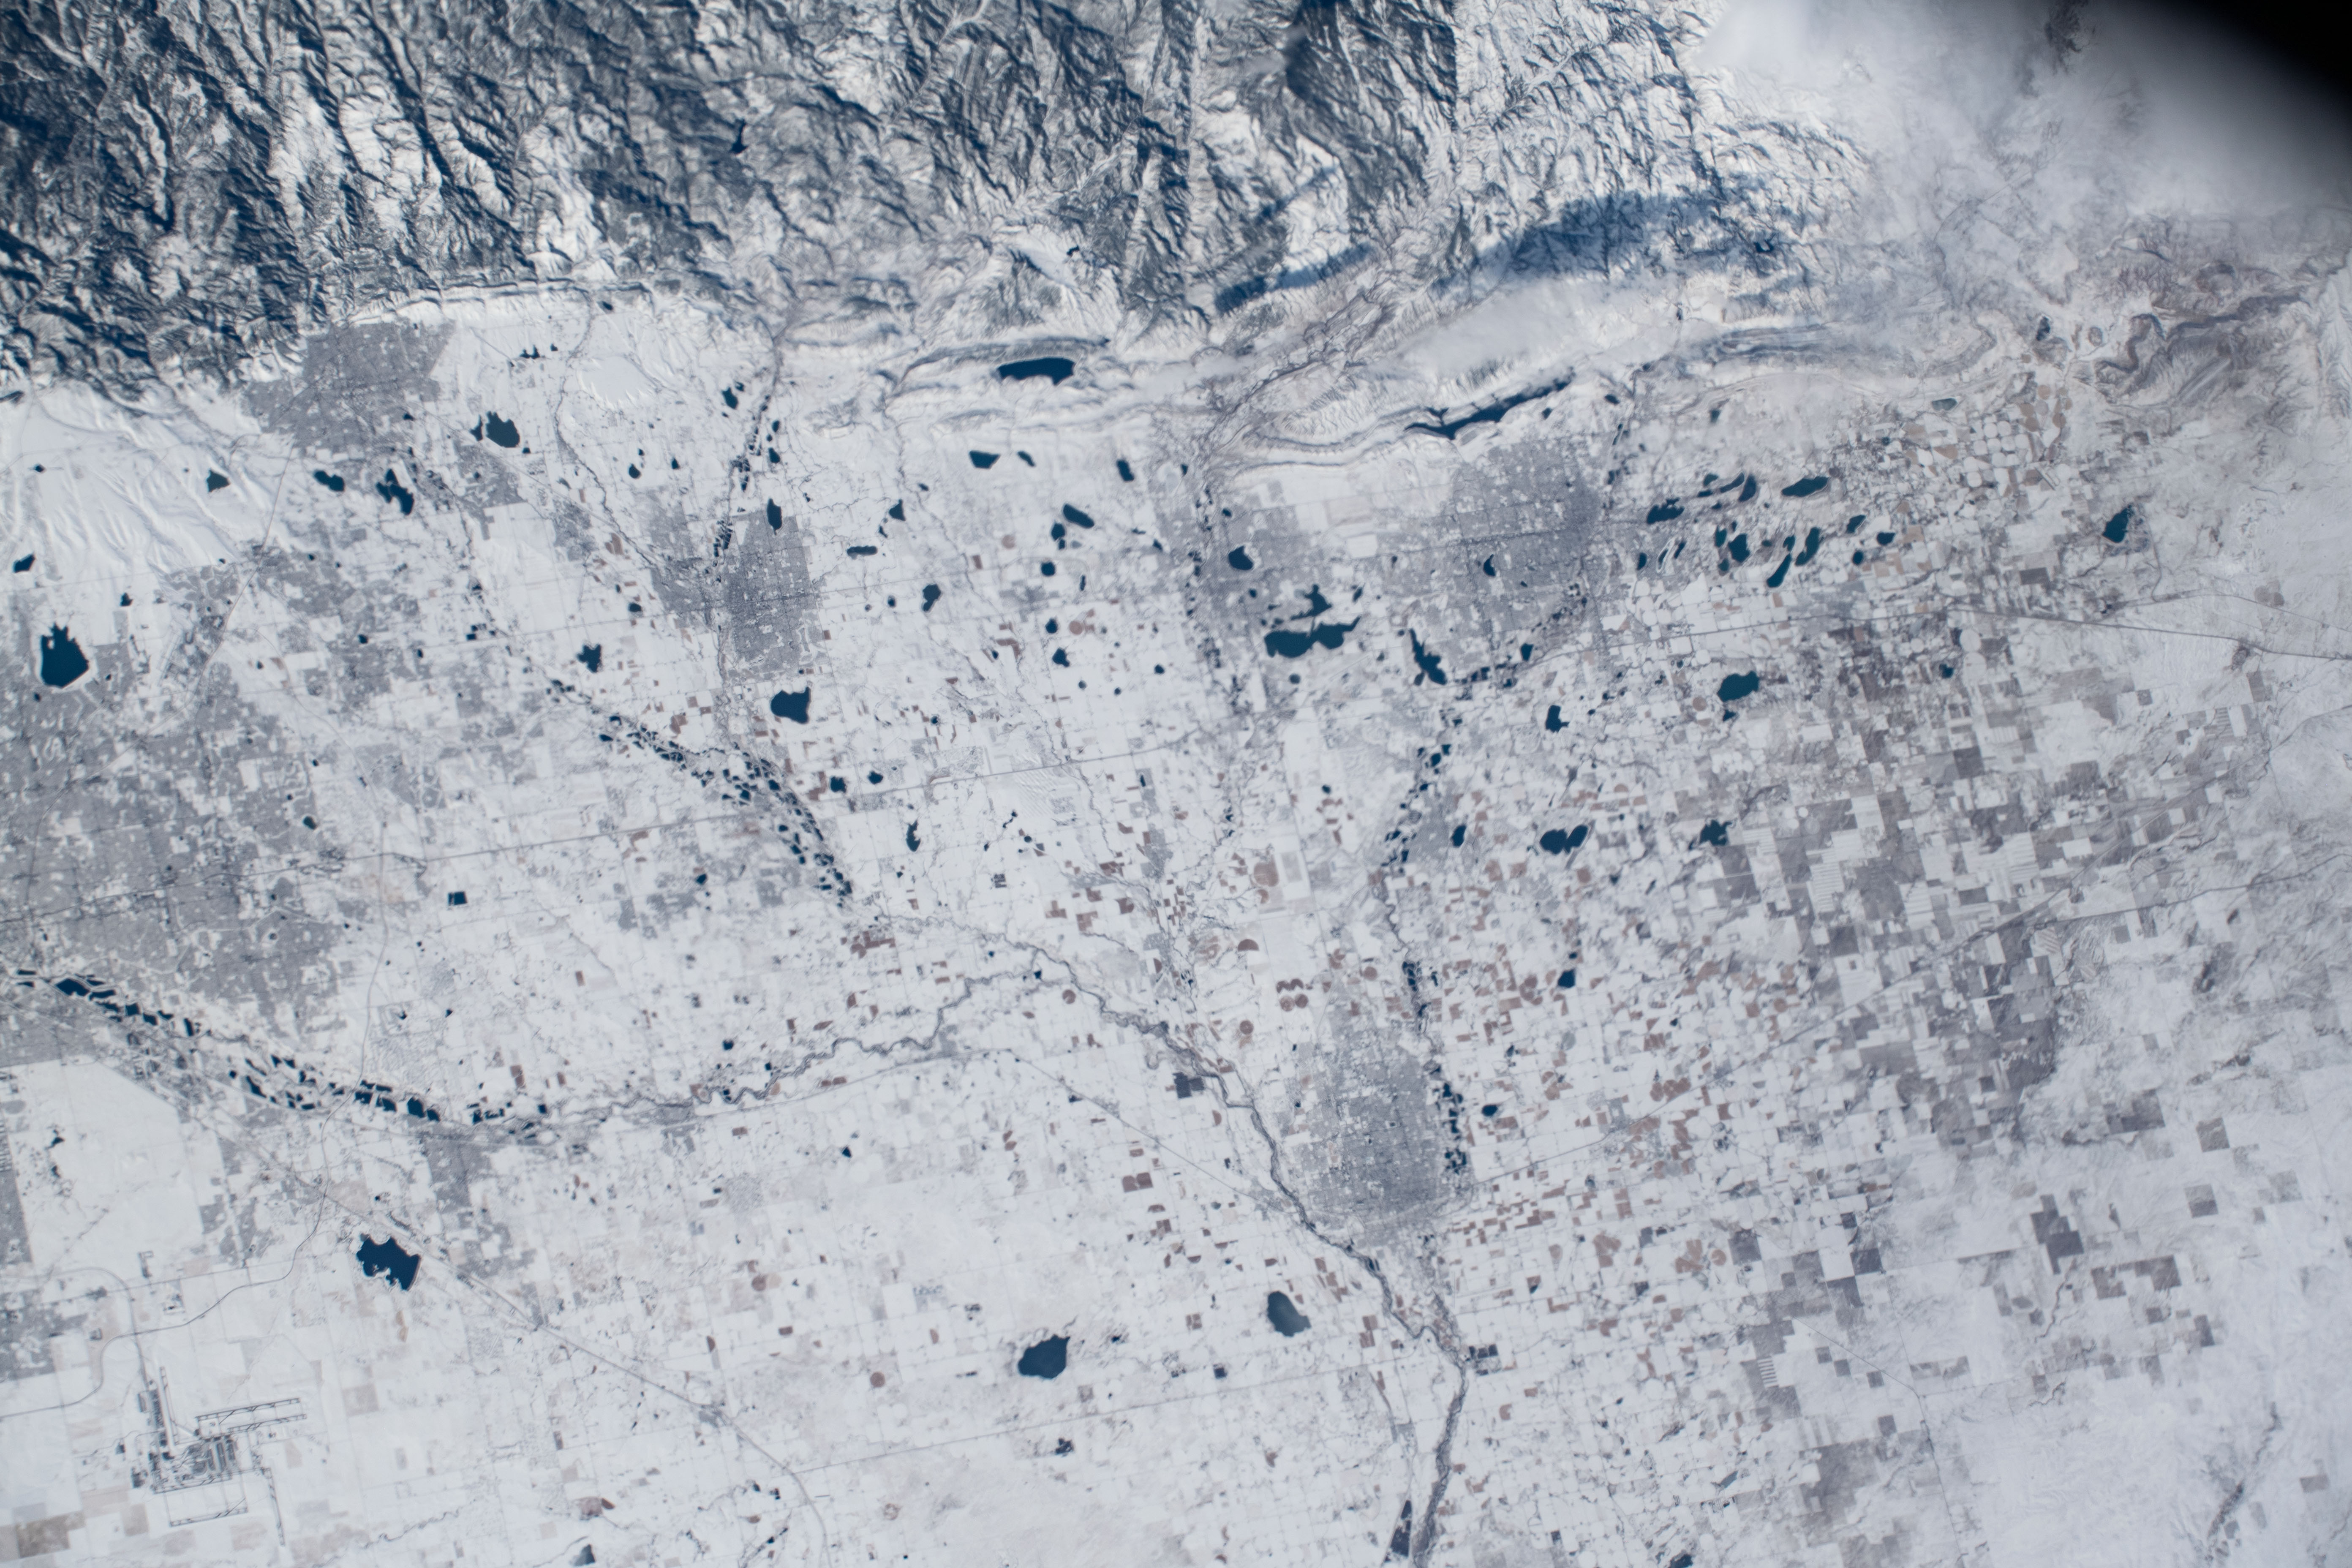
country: USA-COLORADO
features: GREELEY, BOULDER, ROCKEY MOUNTAINS
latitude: 40.3
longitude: -104.9
